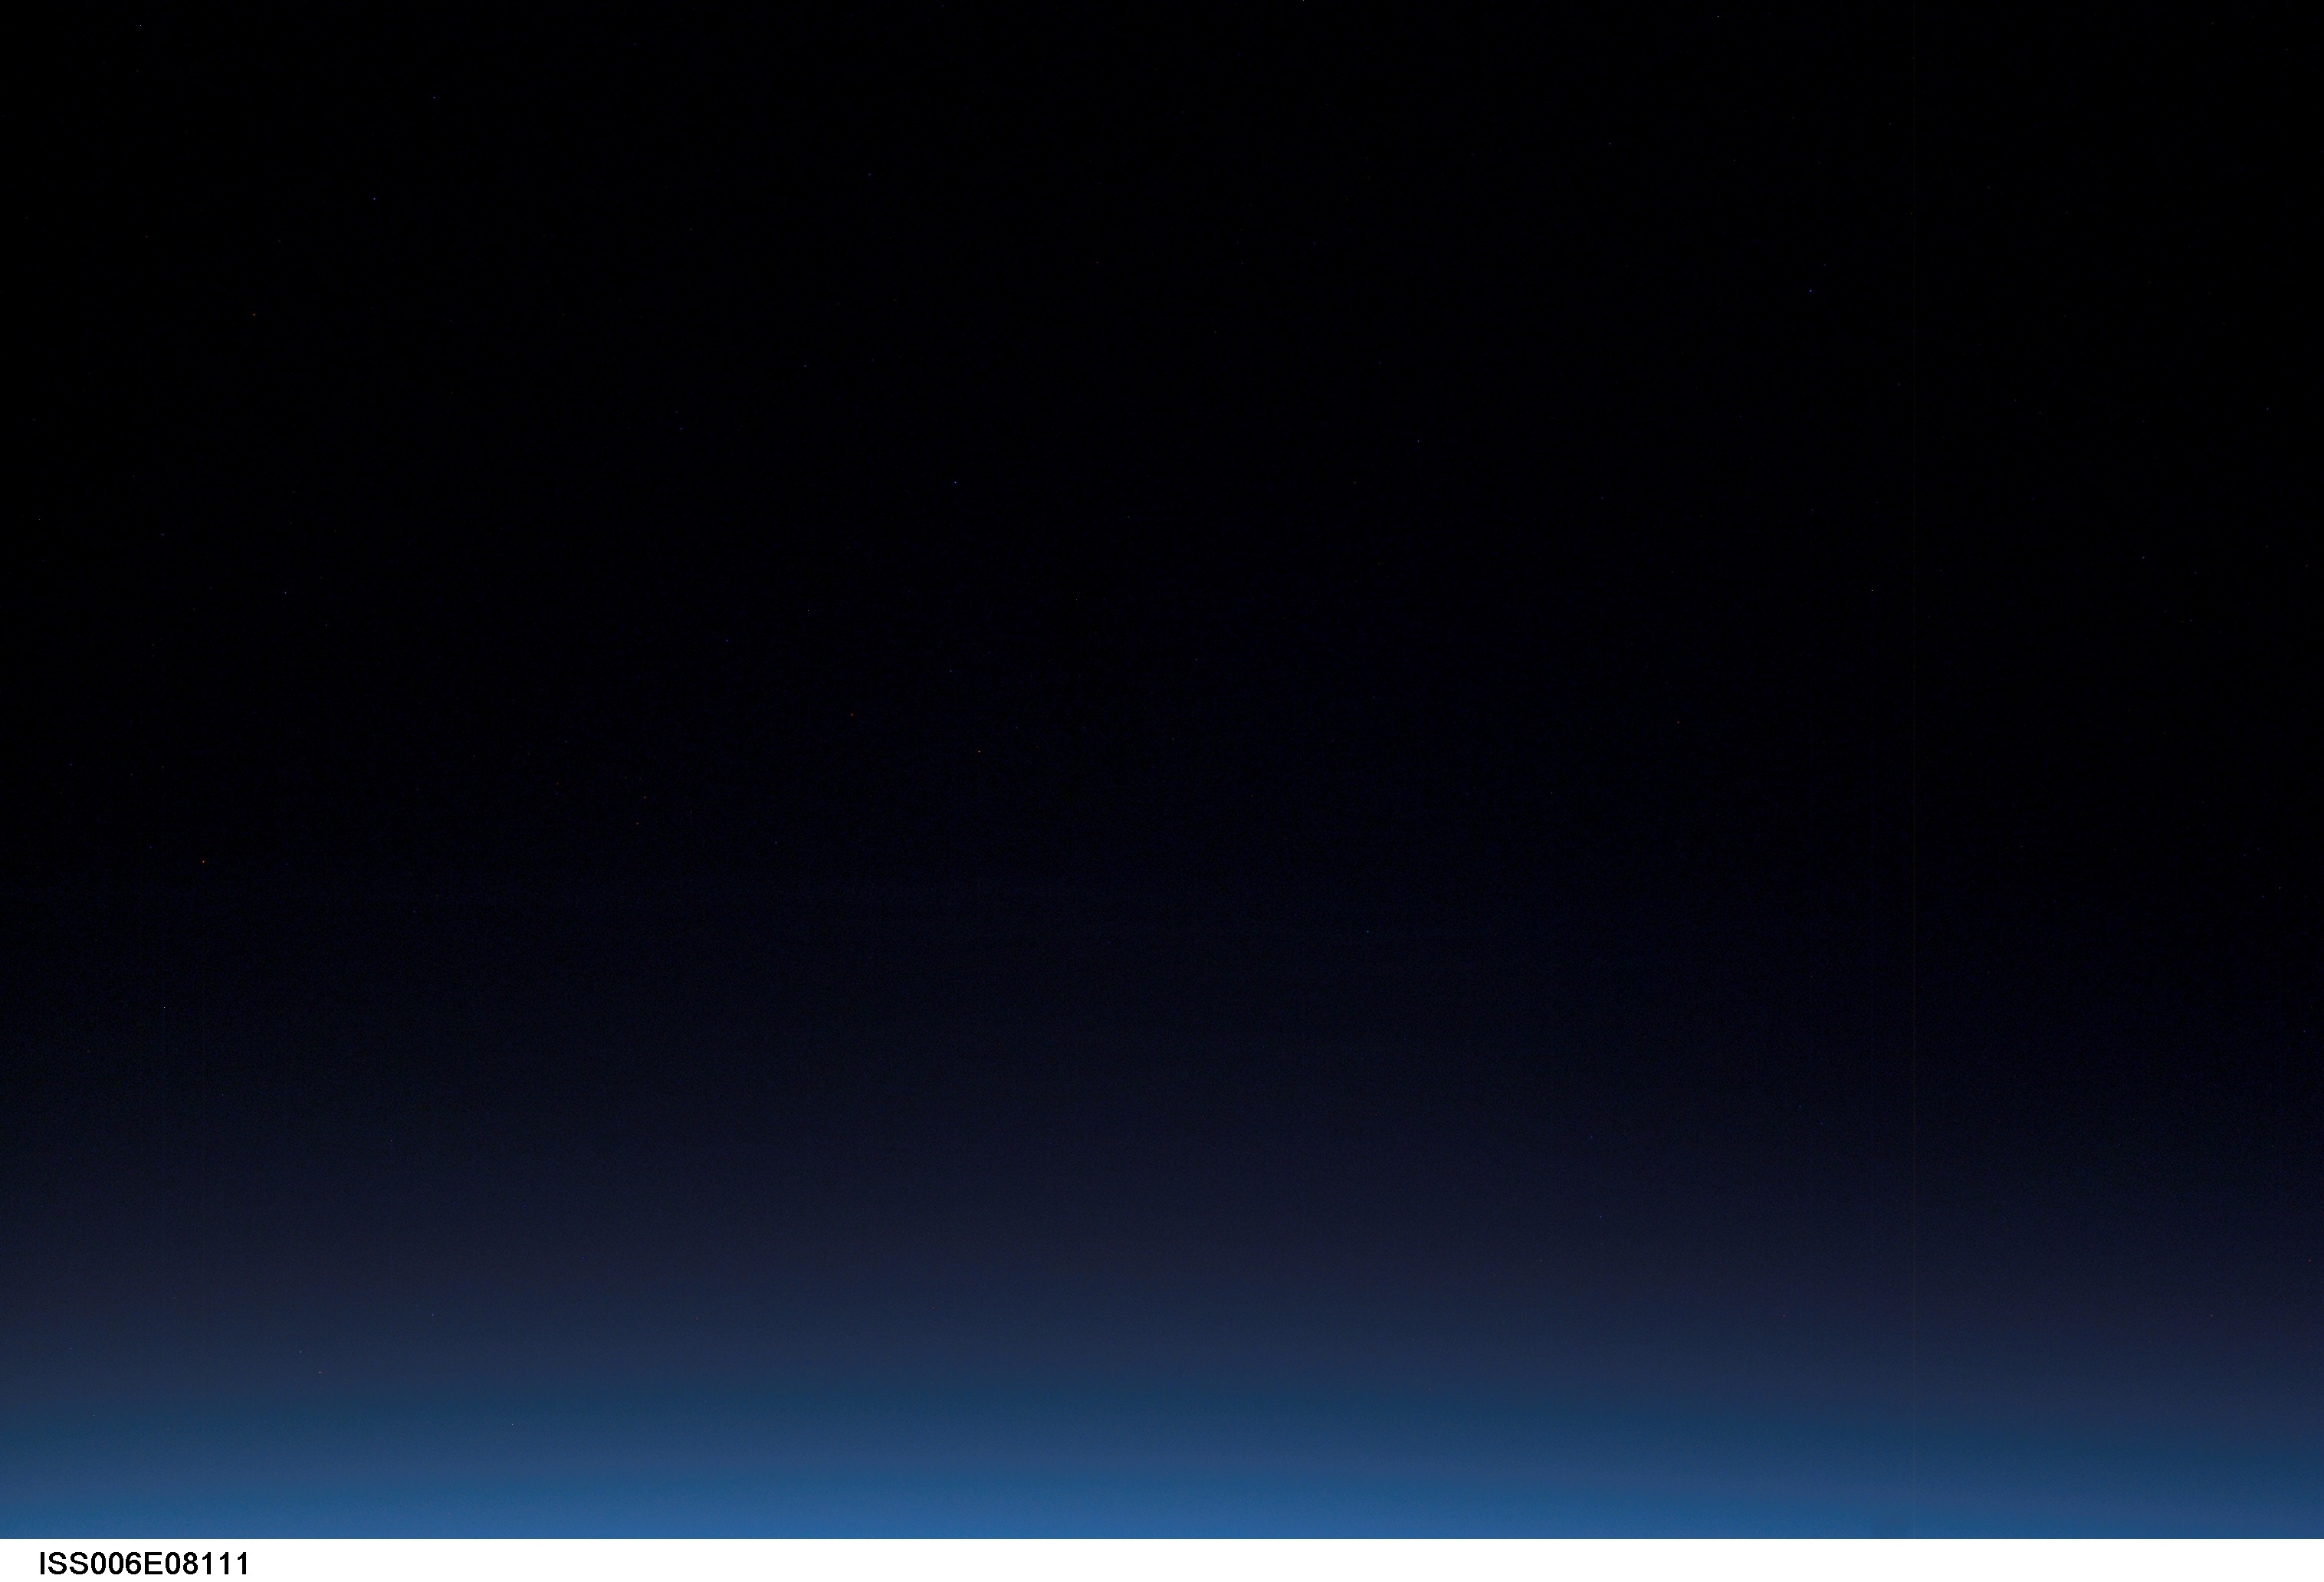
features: DARK EARTHOBS
